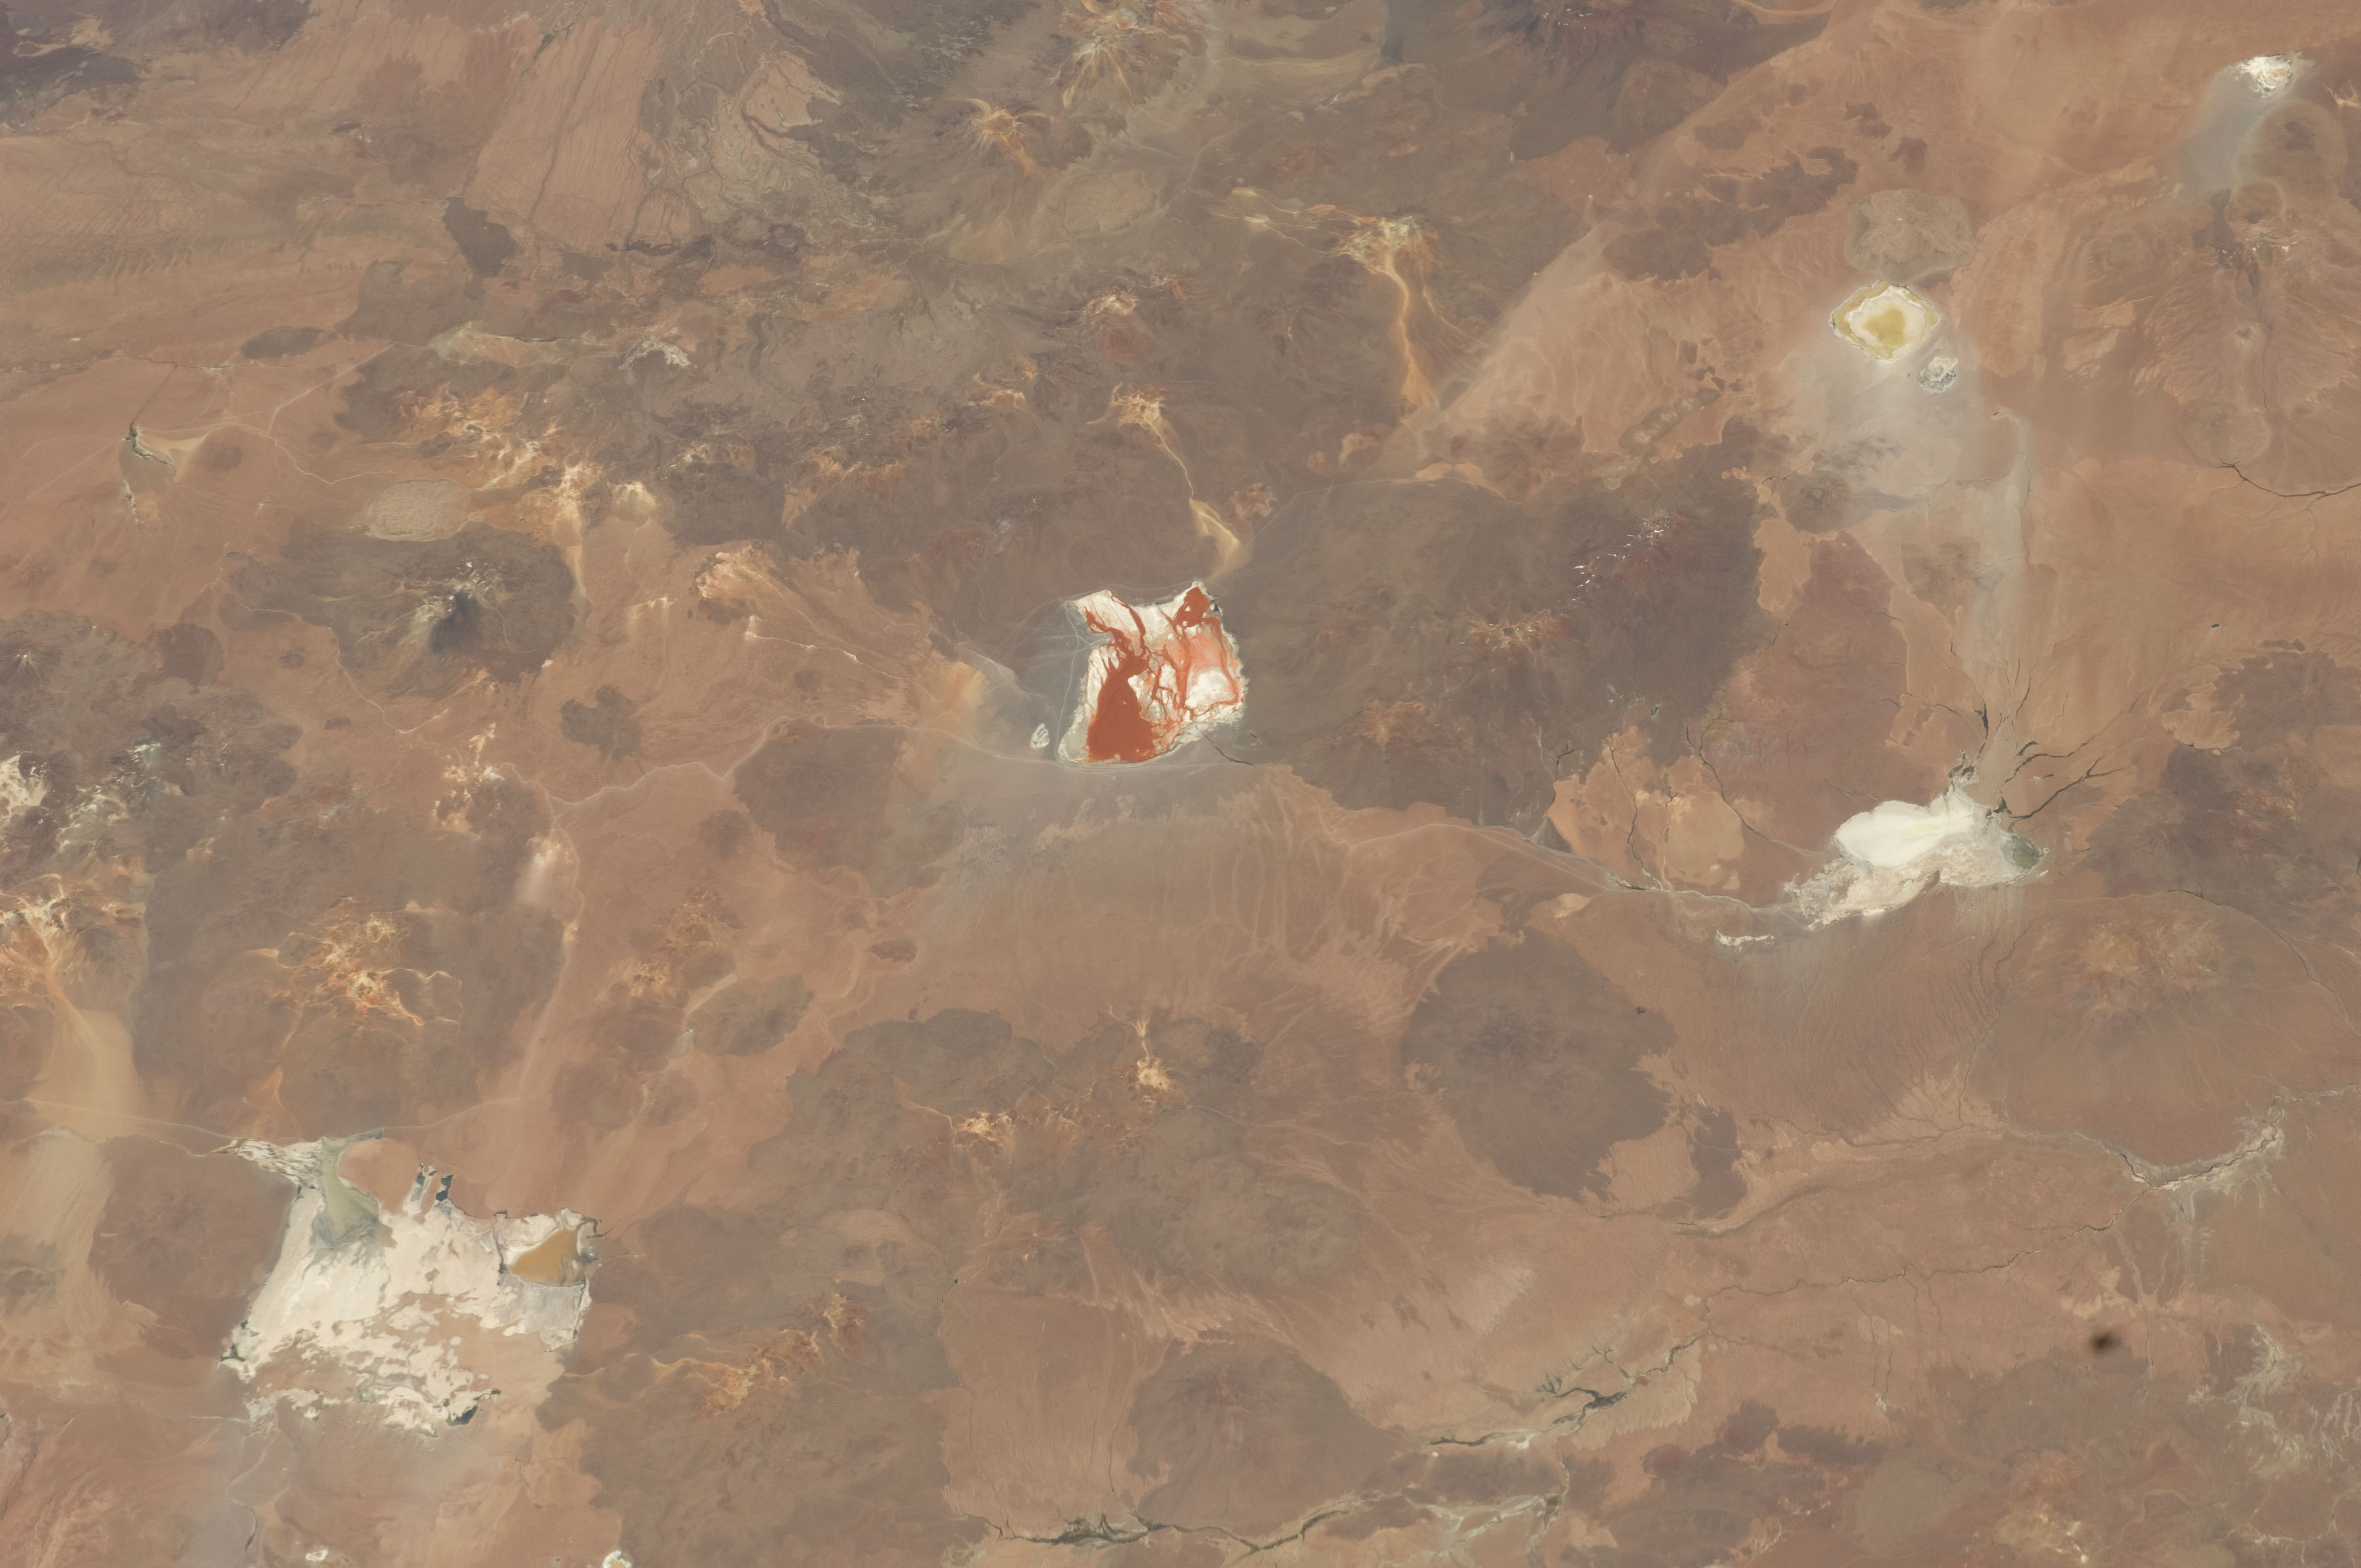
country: BOLIVIA
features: COLORADA LAKE, QARA LAKE, SALT LAKES
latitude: -22.2
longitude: -67.7
